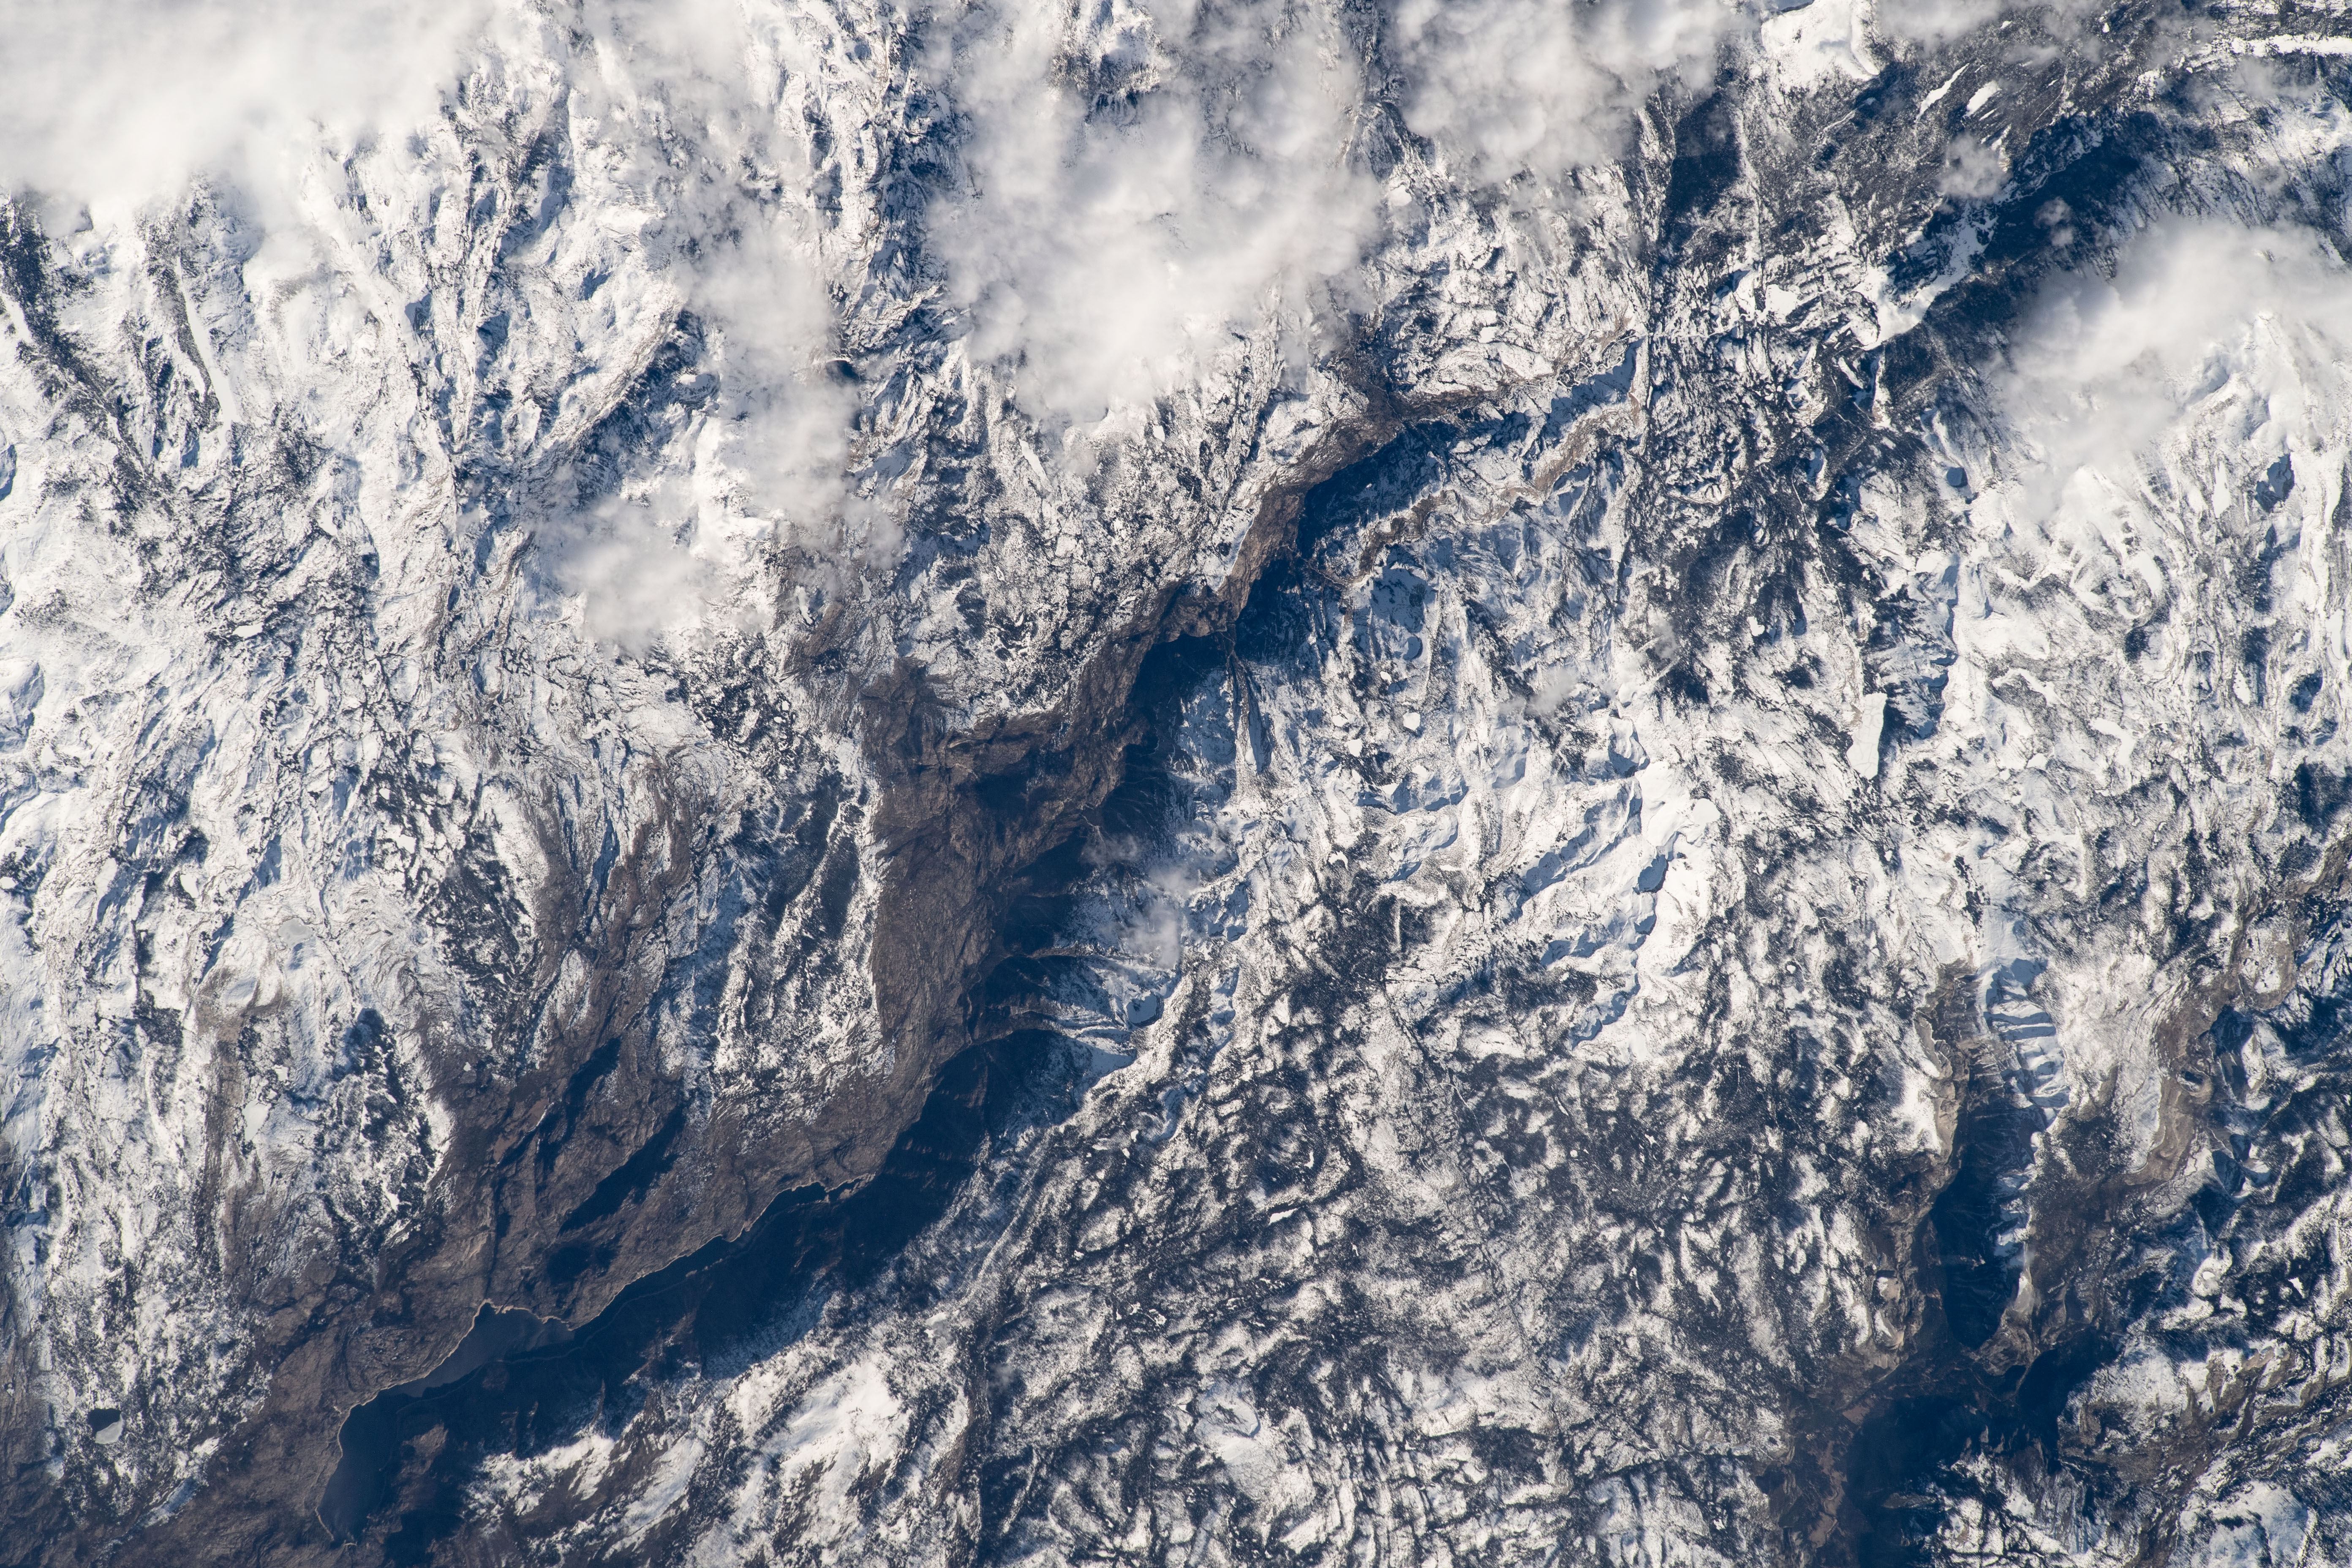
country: USA-CALIFORNIA
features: YOSEMITE NATIONAL PARK
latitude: 37.9
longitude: -119.6
